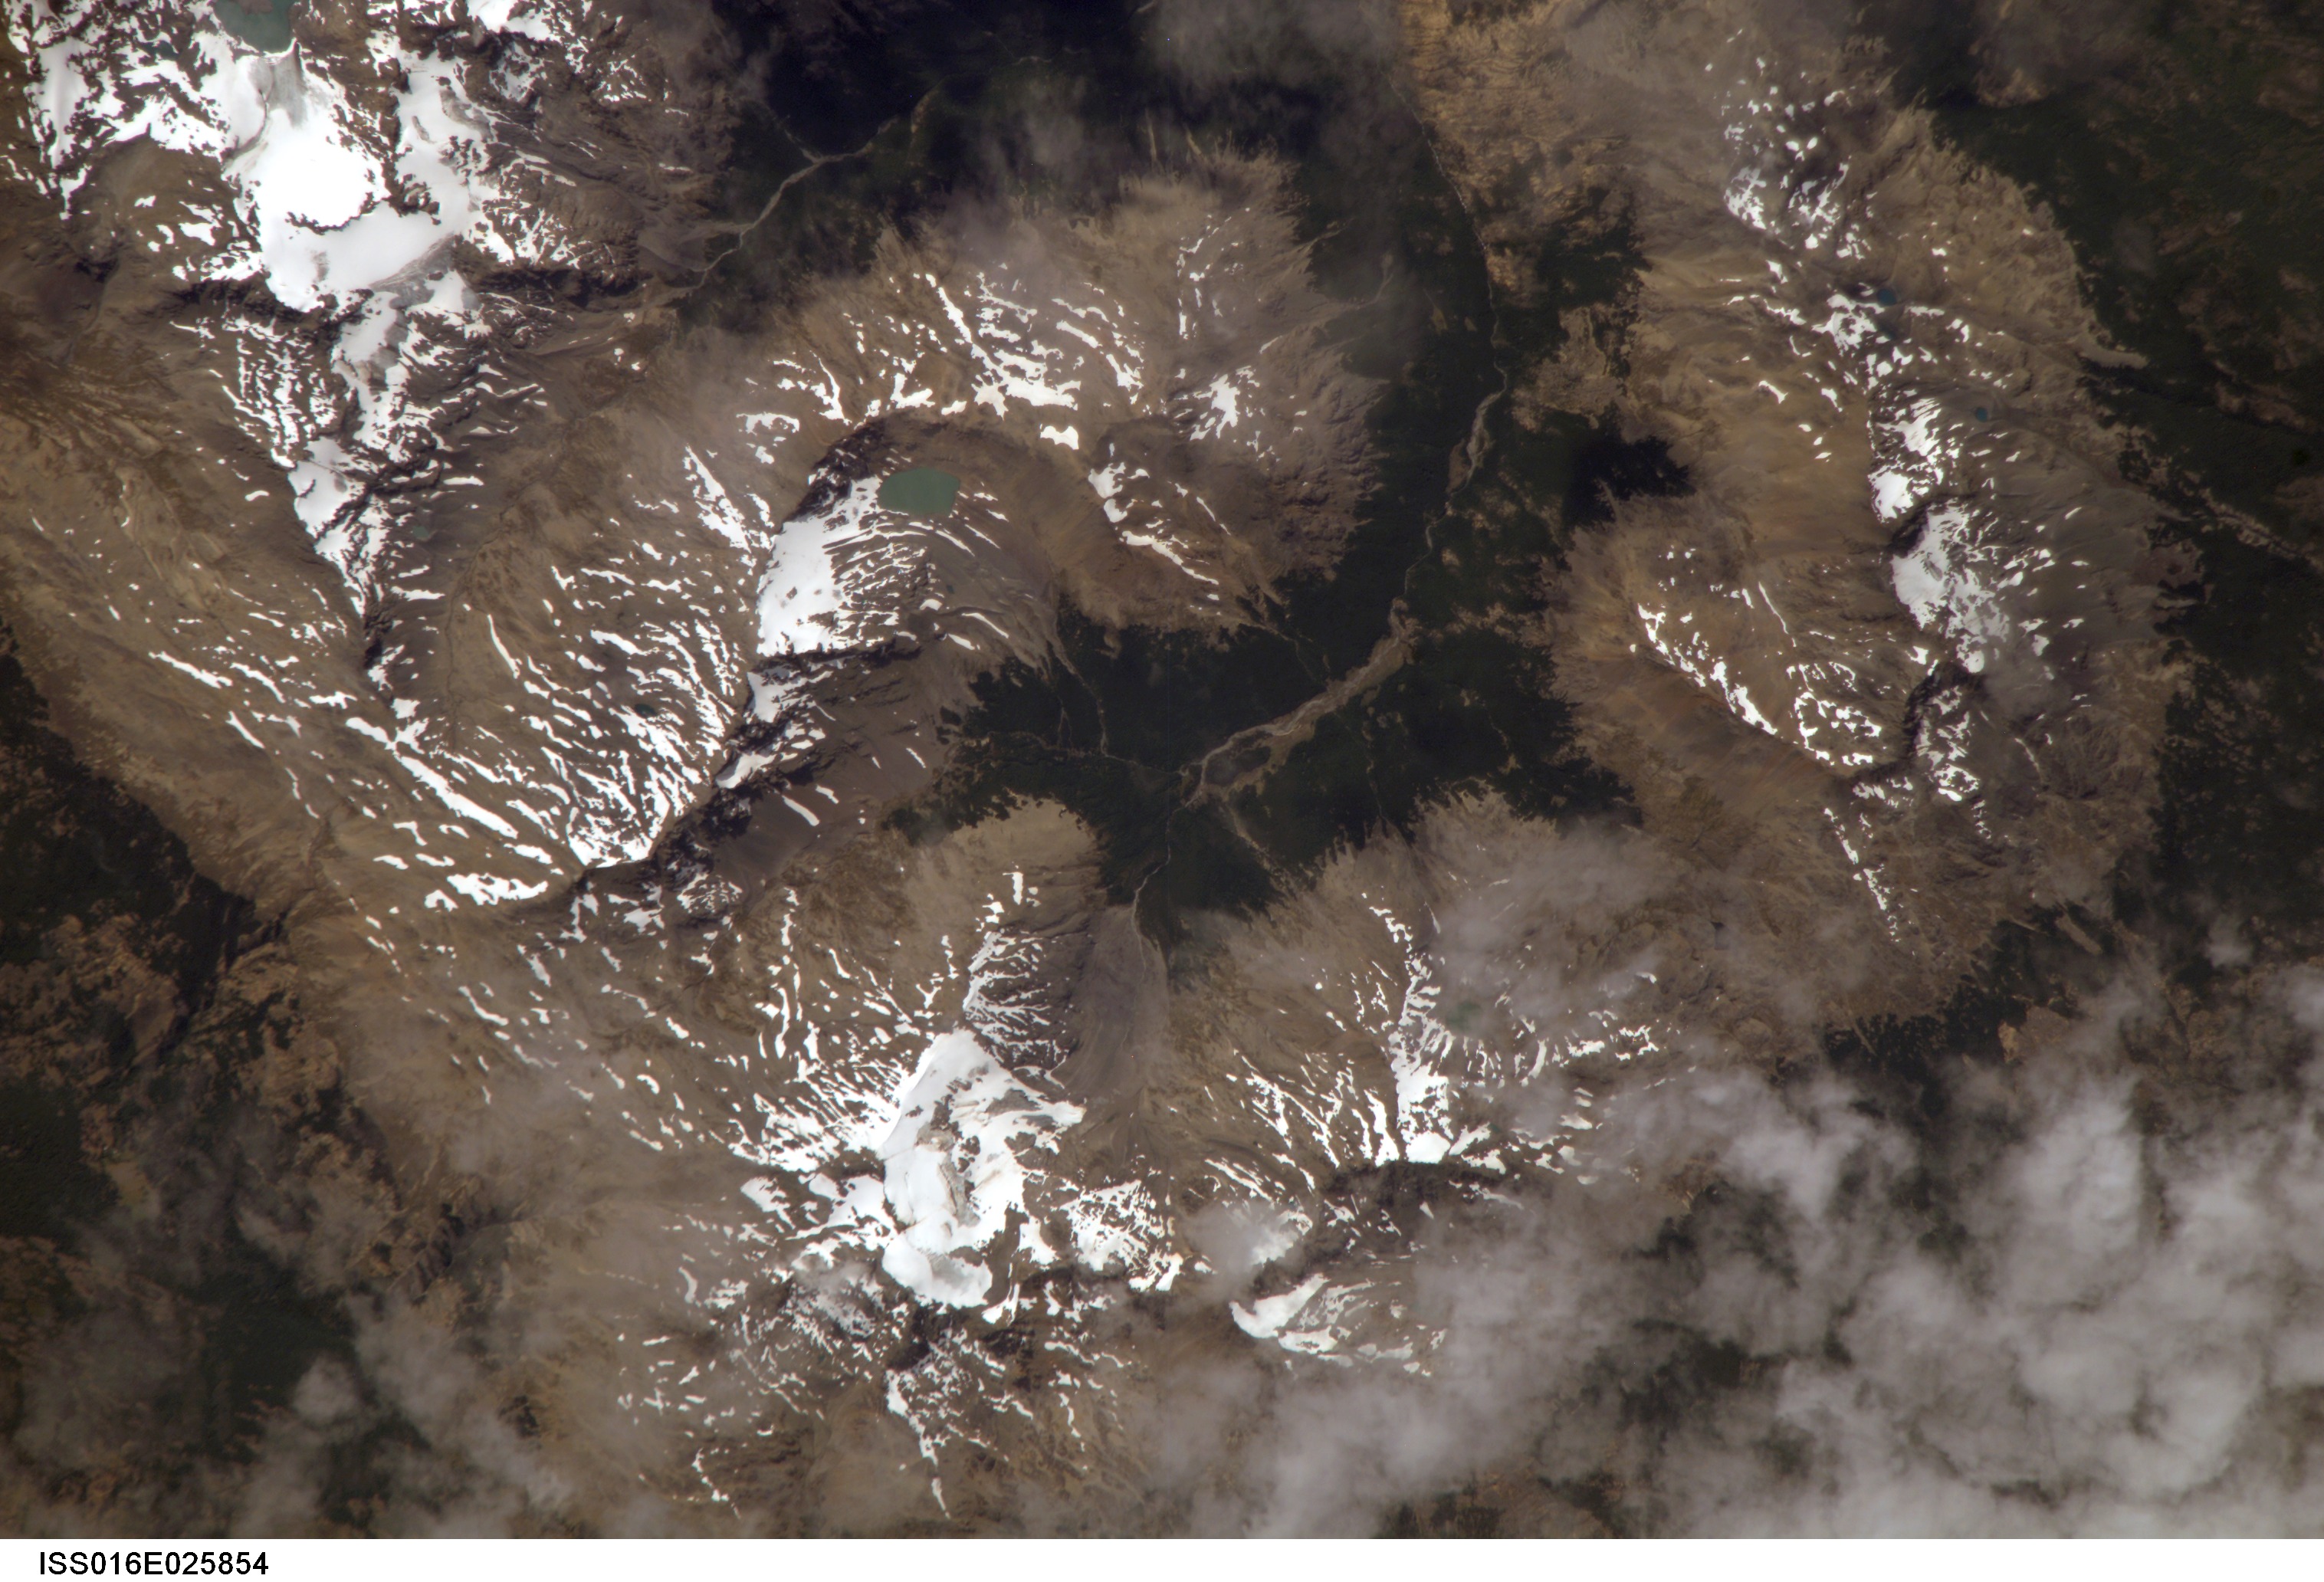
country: CHILE
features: MTS., FOR., SW. OF L. COCHRANE
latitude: -47.4
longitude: -72.5
